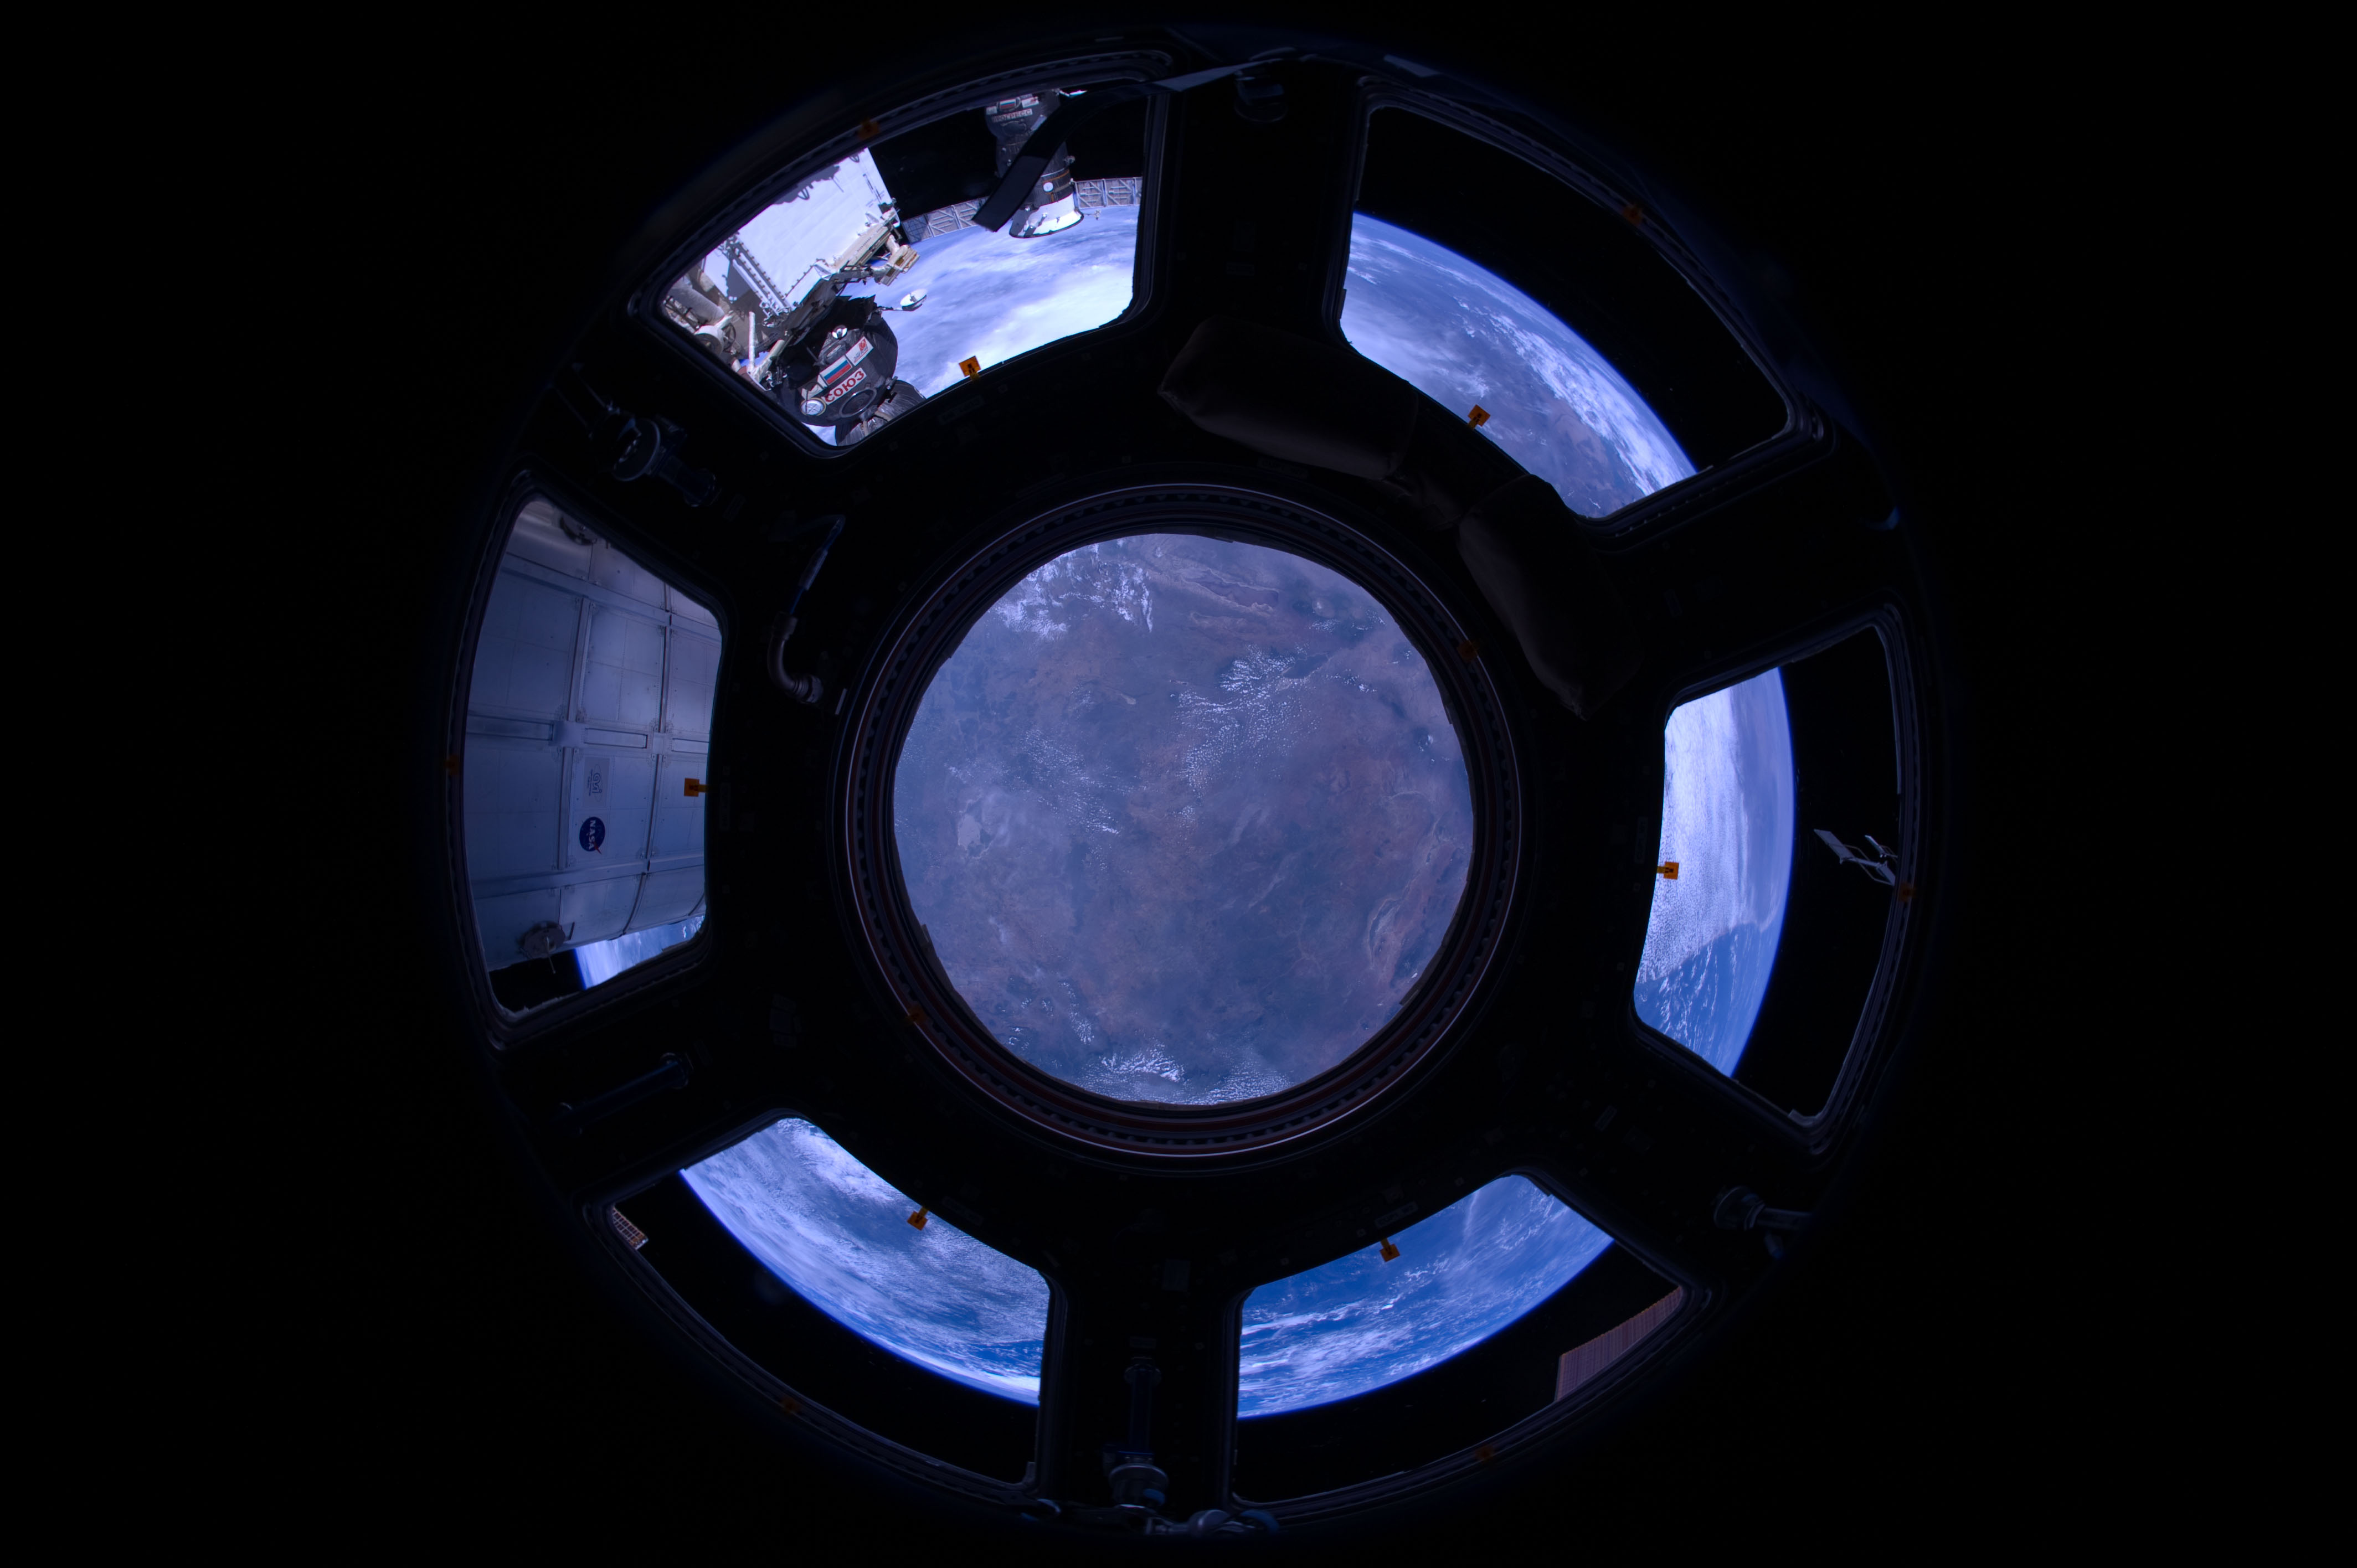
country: TANZANIA
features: L. SULUNGA, L. MANYARA, RUVU R. DRAIN.
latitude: -5.0
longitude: 36.0
